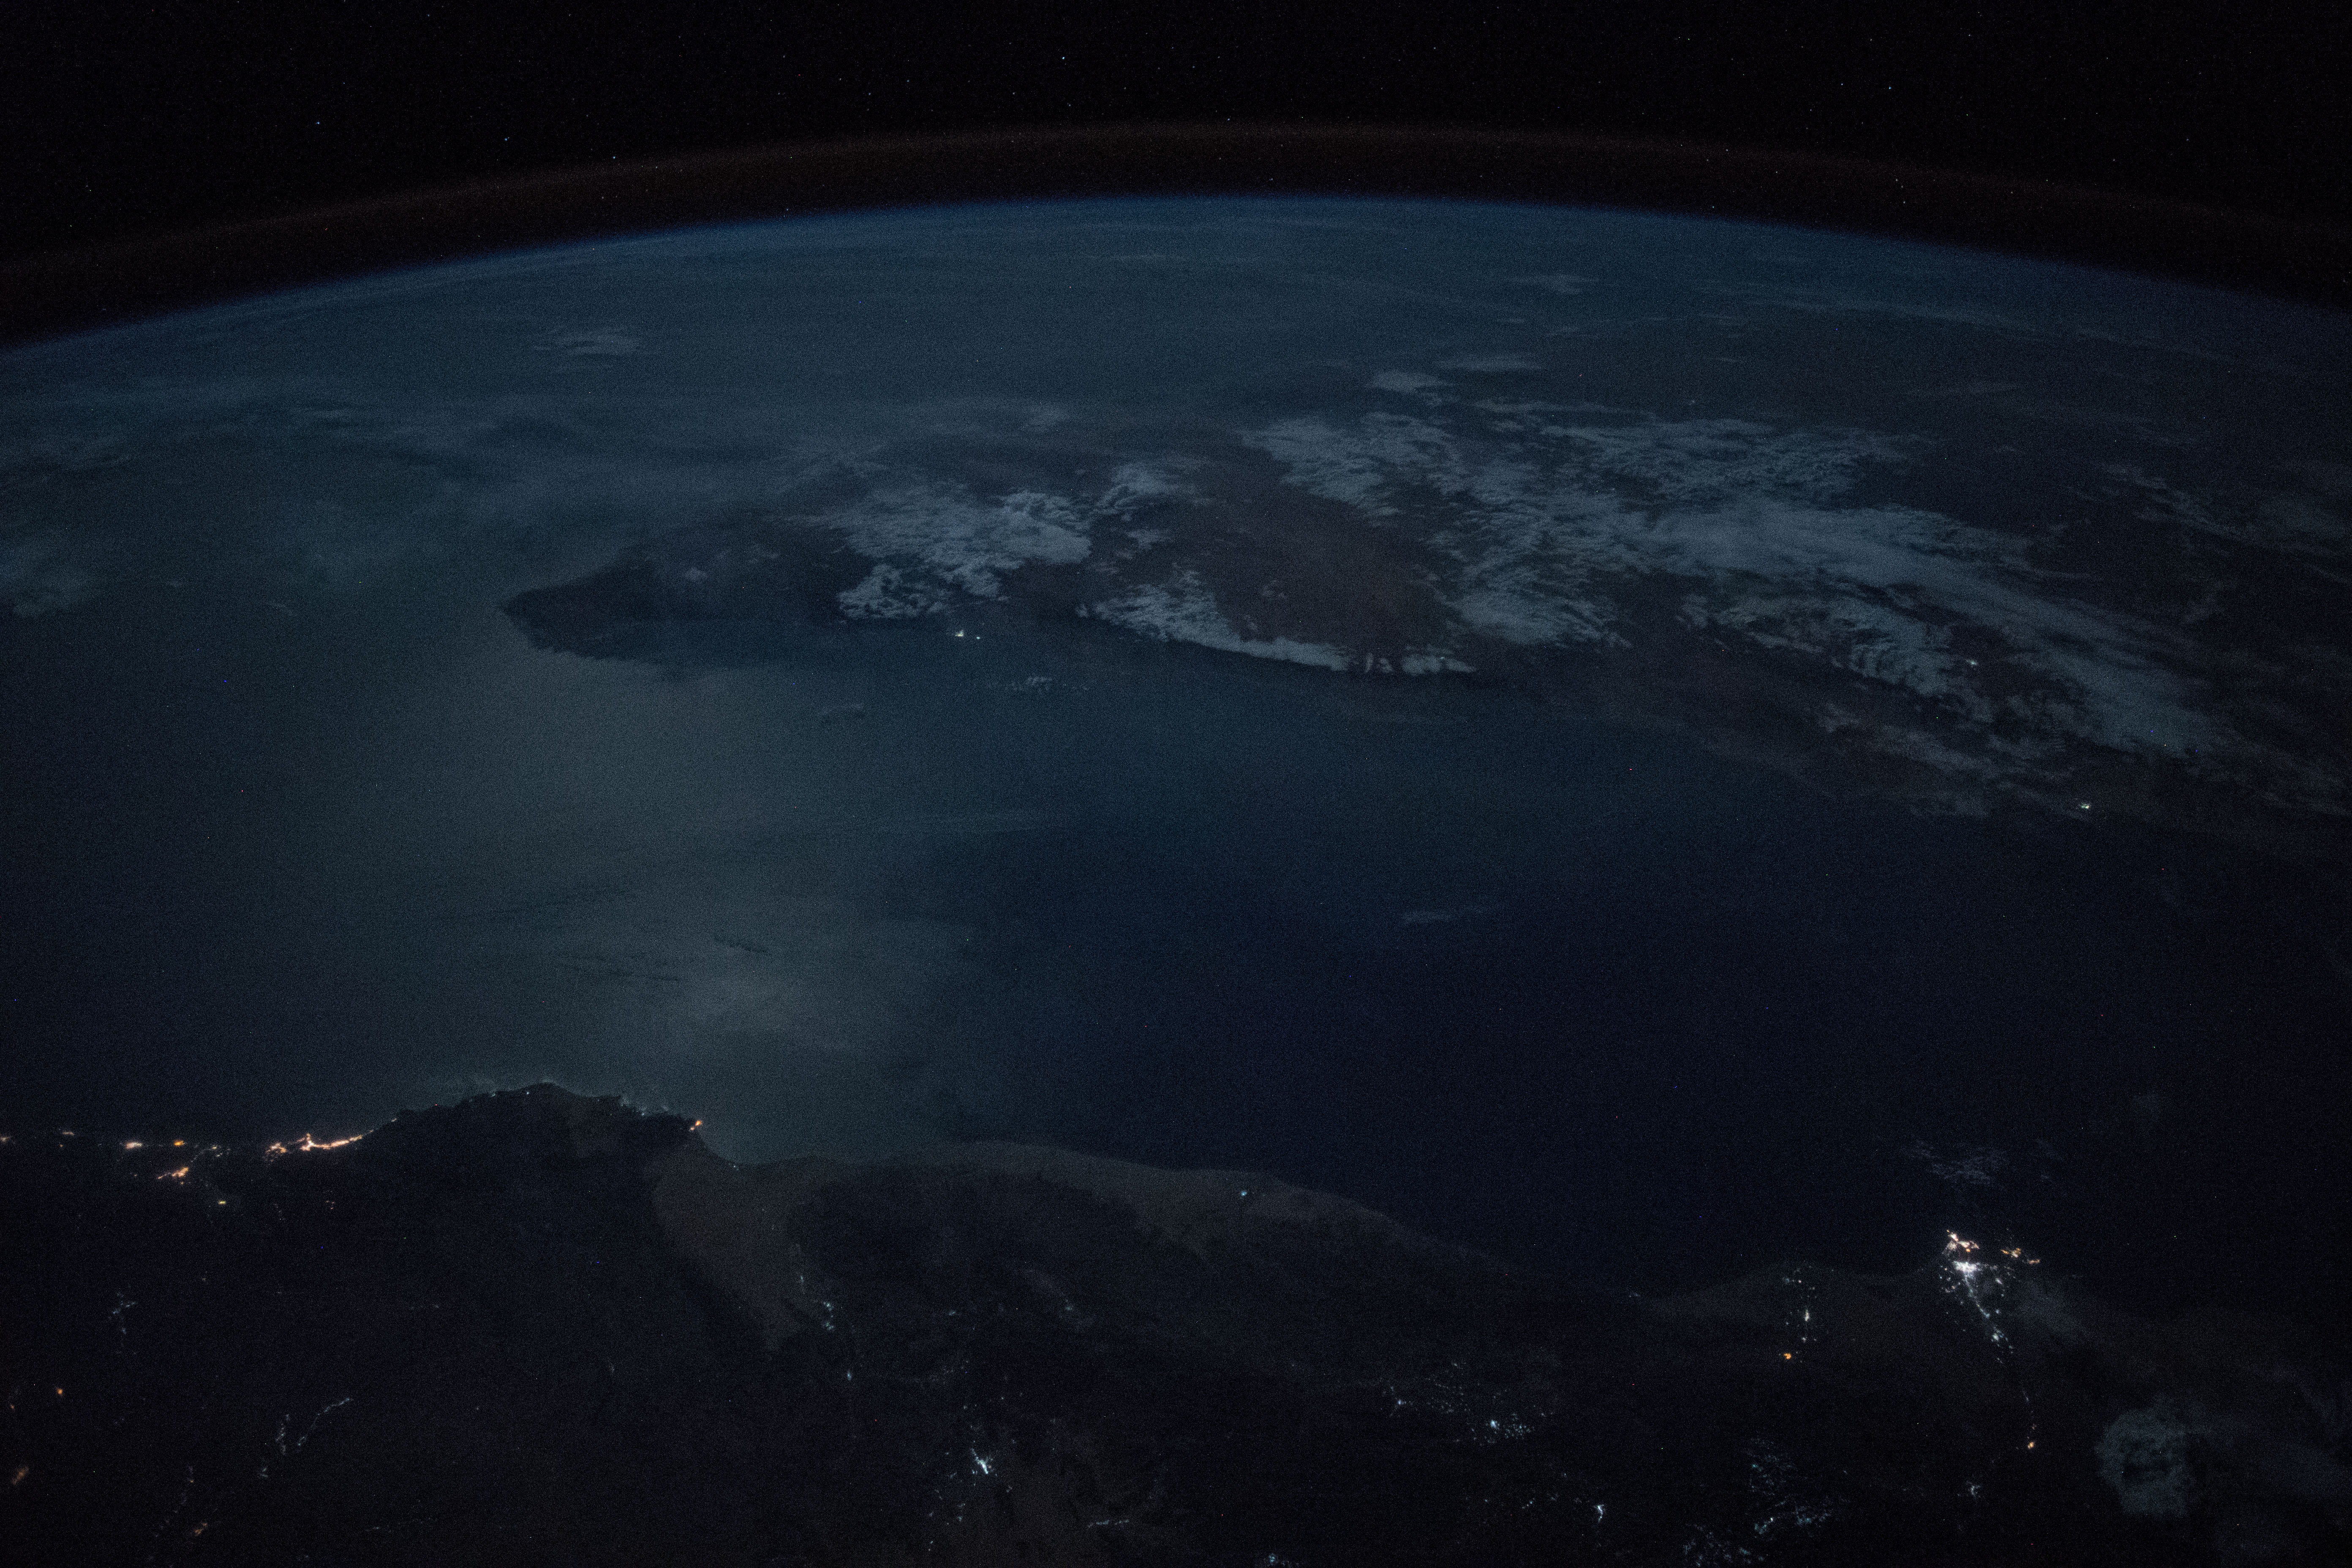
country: SOMALIA
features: OGO MOUNTAINS, COAST, GULF OF ADEN, NIGHT, EARTH LIMB
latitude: 11.9
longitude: 47.9
